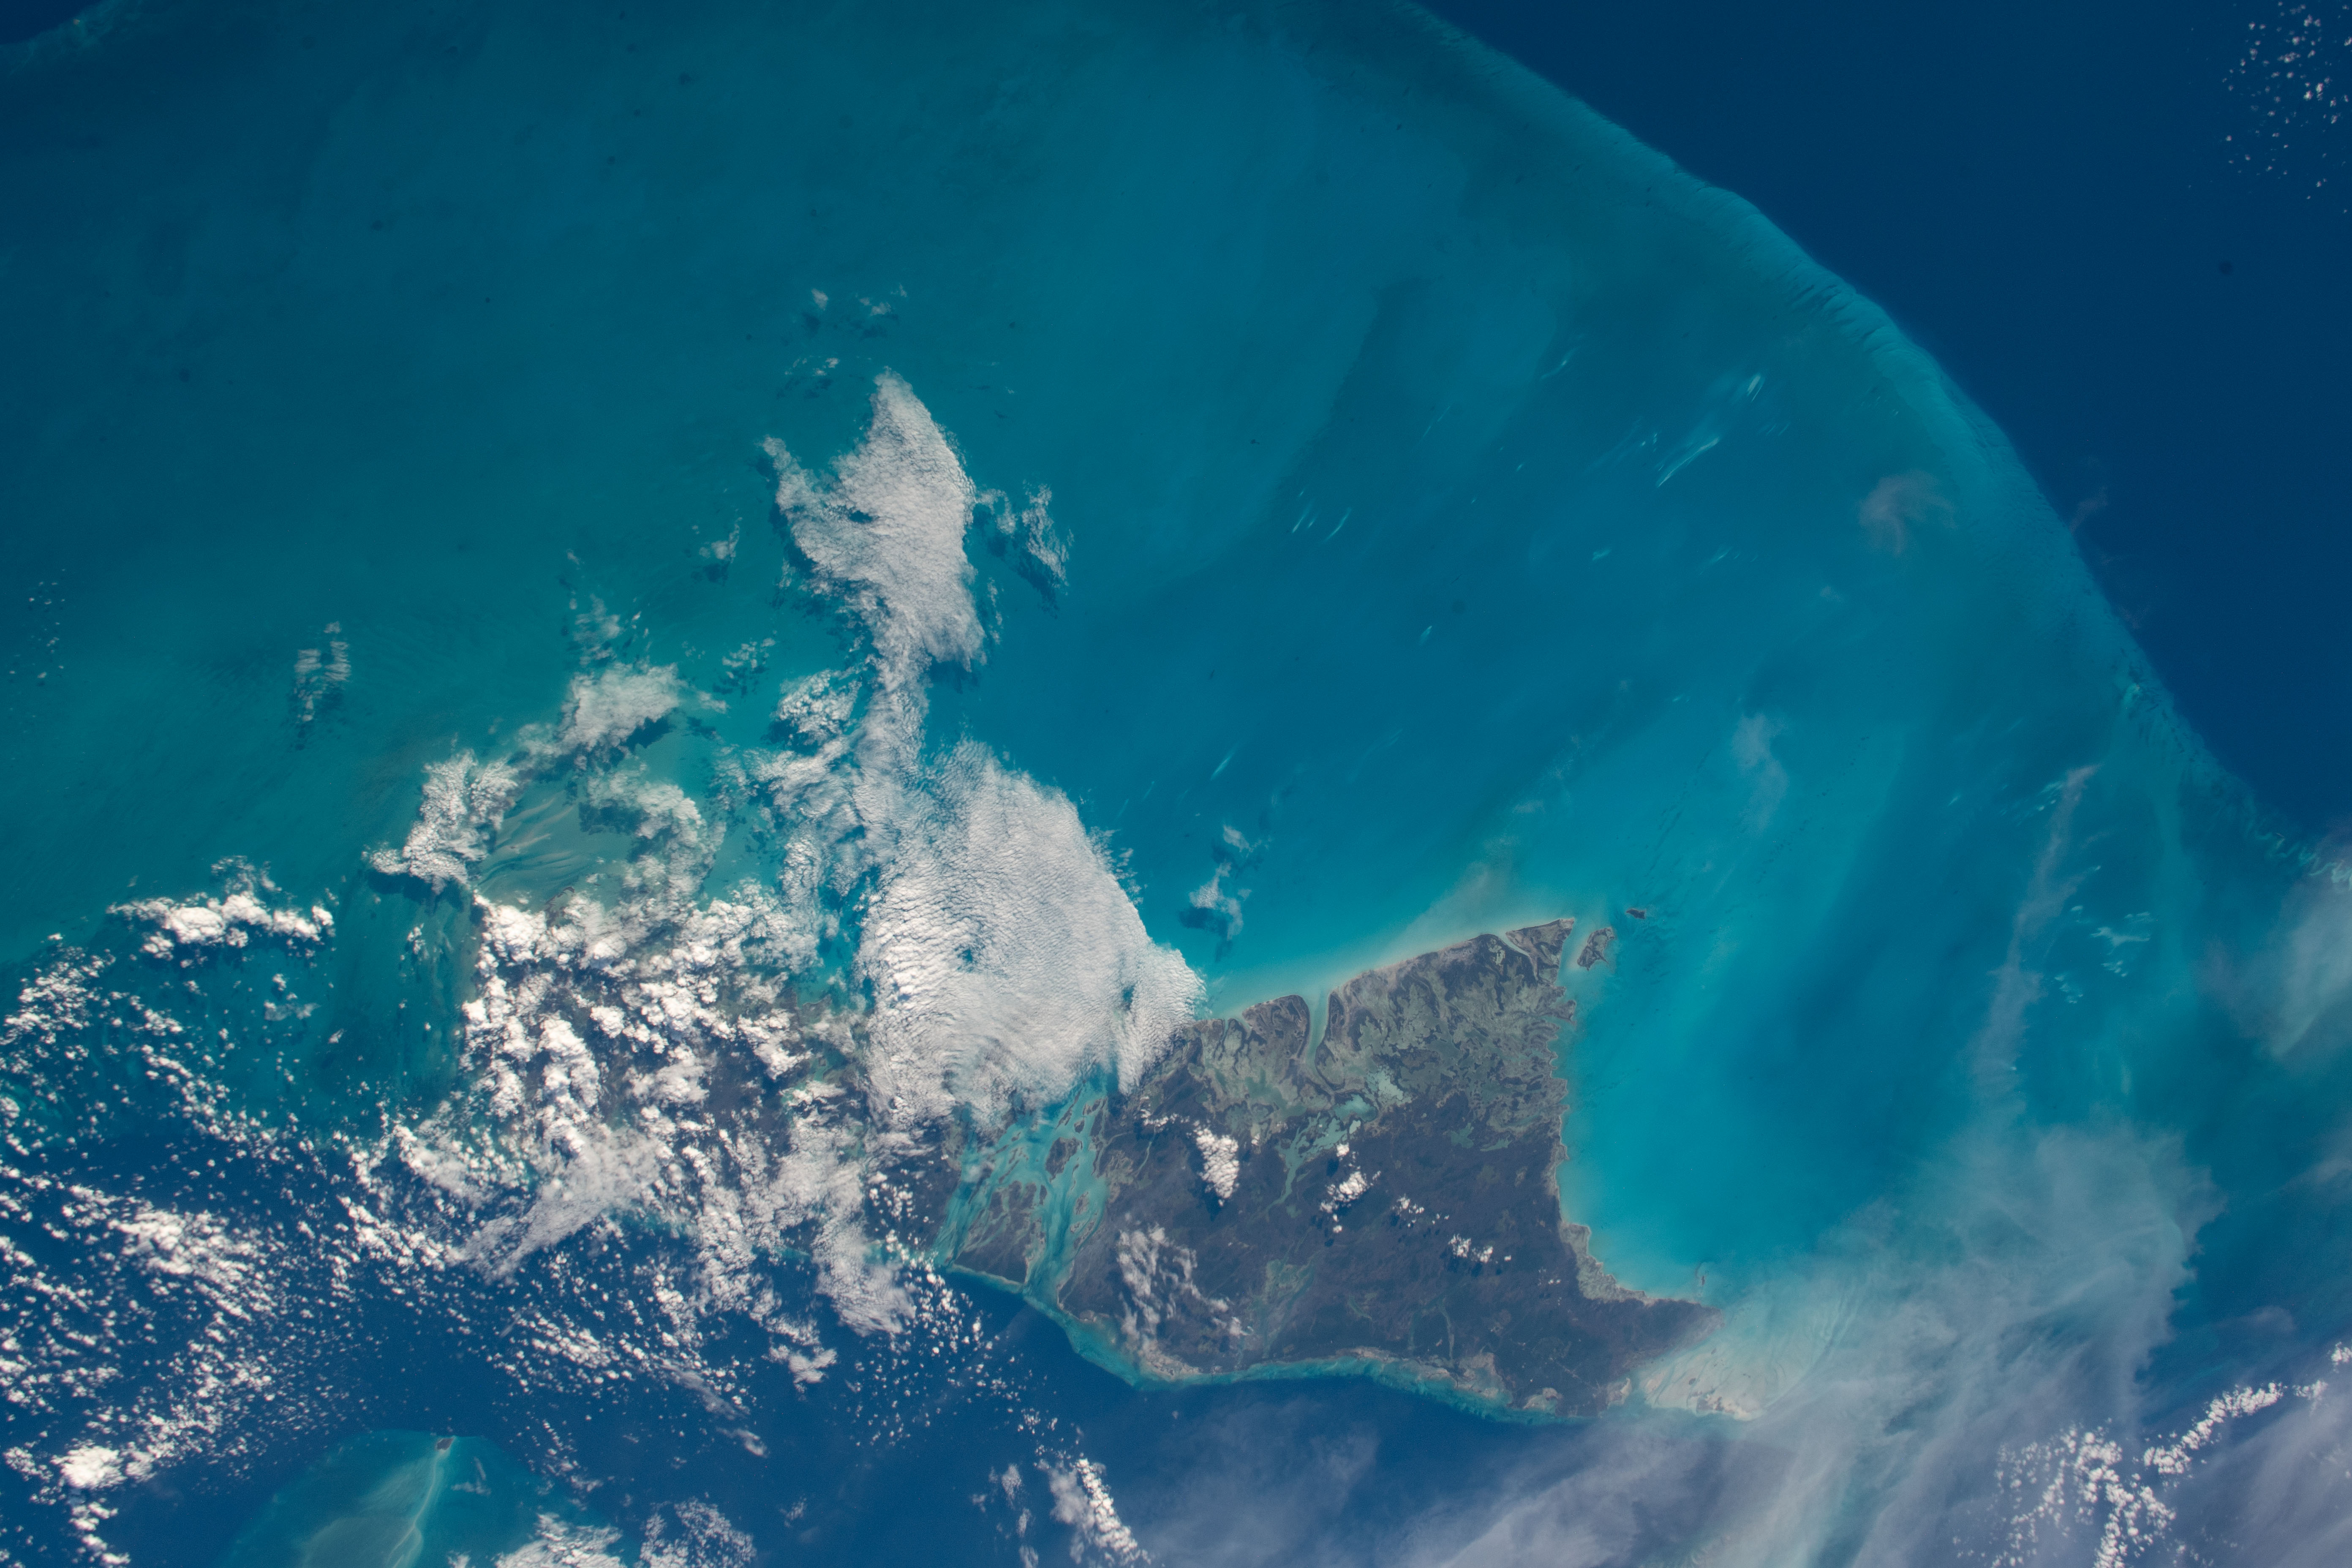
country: BAHAMAS
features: THE BAHAMAS, THE TONGUE OF THE OCEAN
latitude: 24.5
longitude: -78.5
